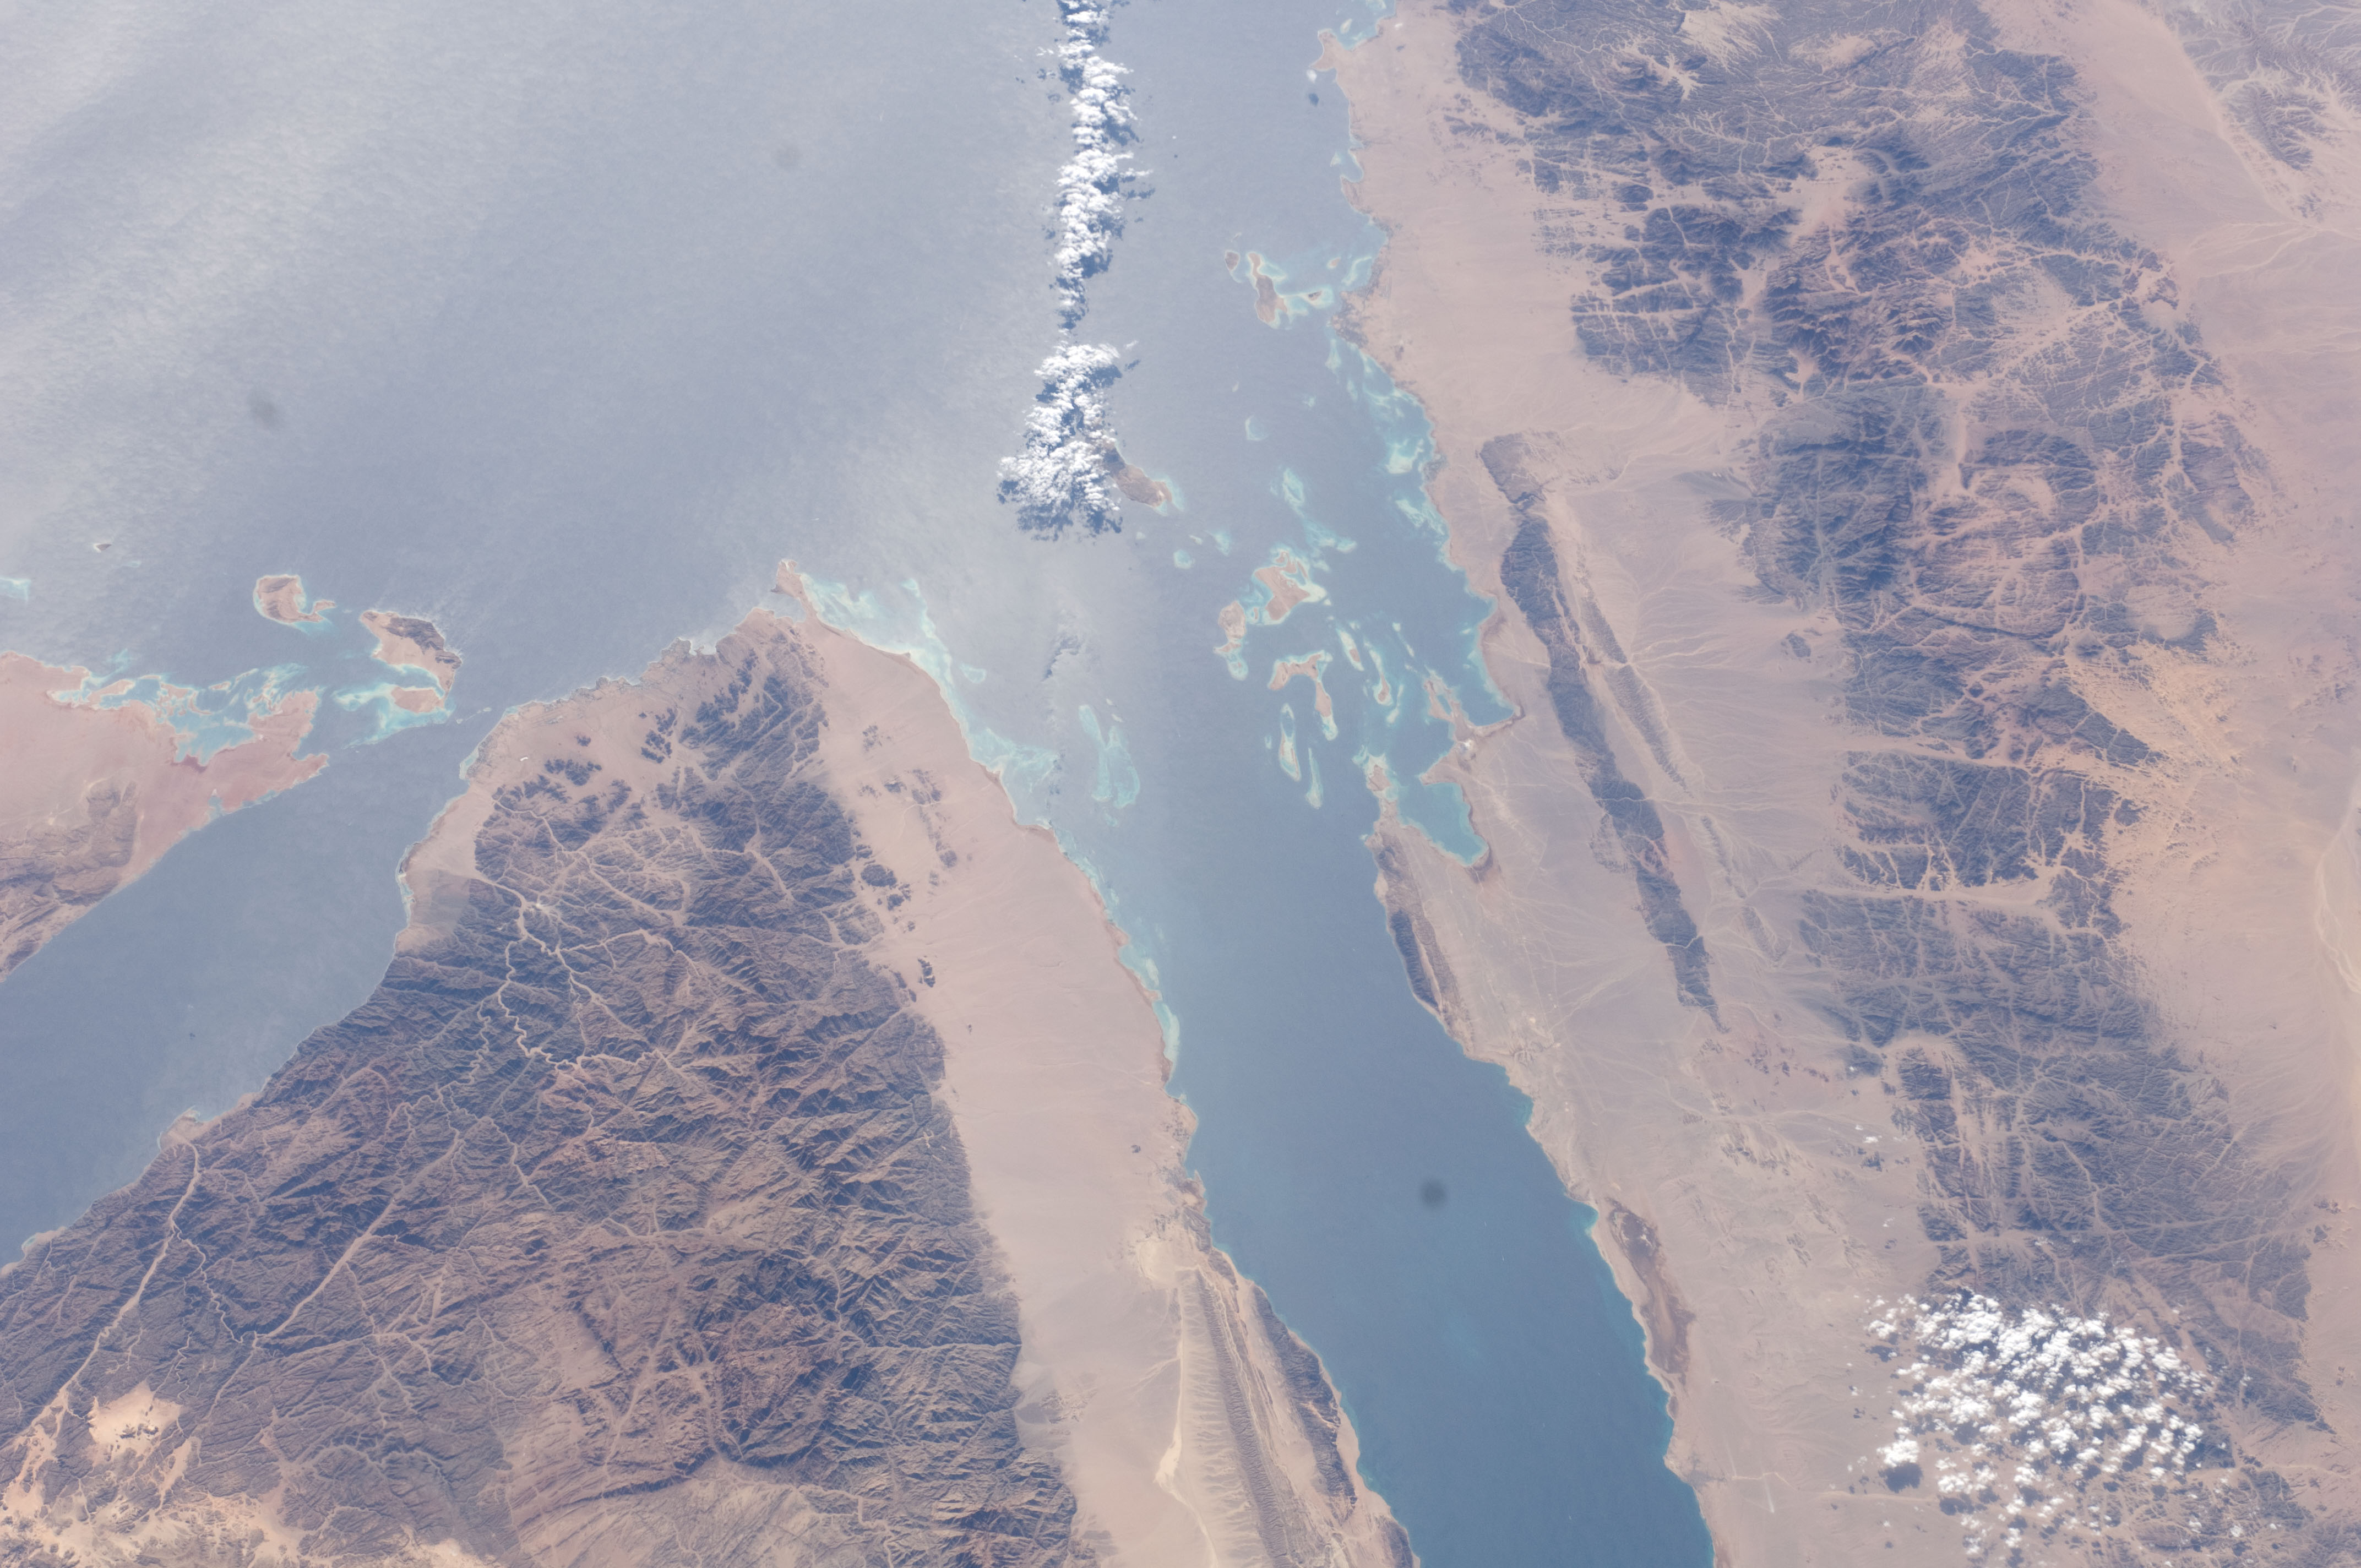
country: EGYPT
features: GULG OF SUEZ, SINAI PEN, G. OF AQABA, NW. RED S., GLINT, EASTERN DESERT
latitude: 28.0
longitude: 34.0
